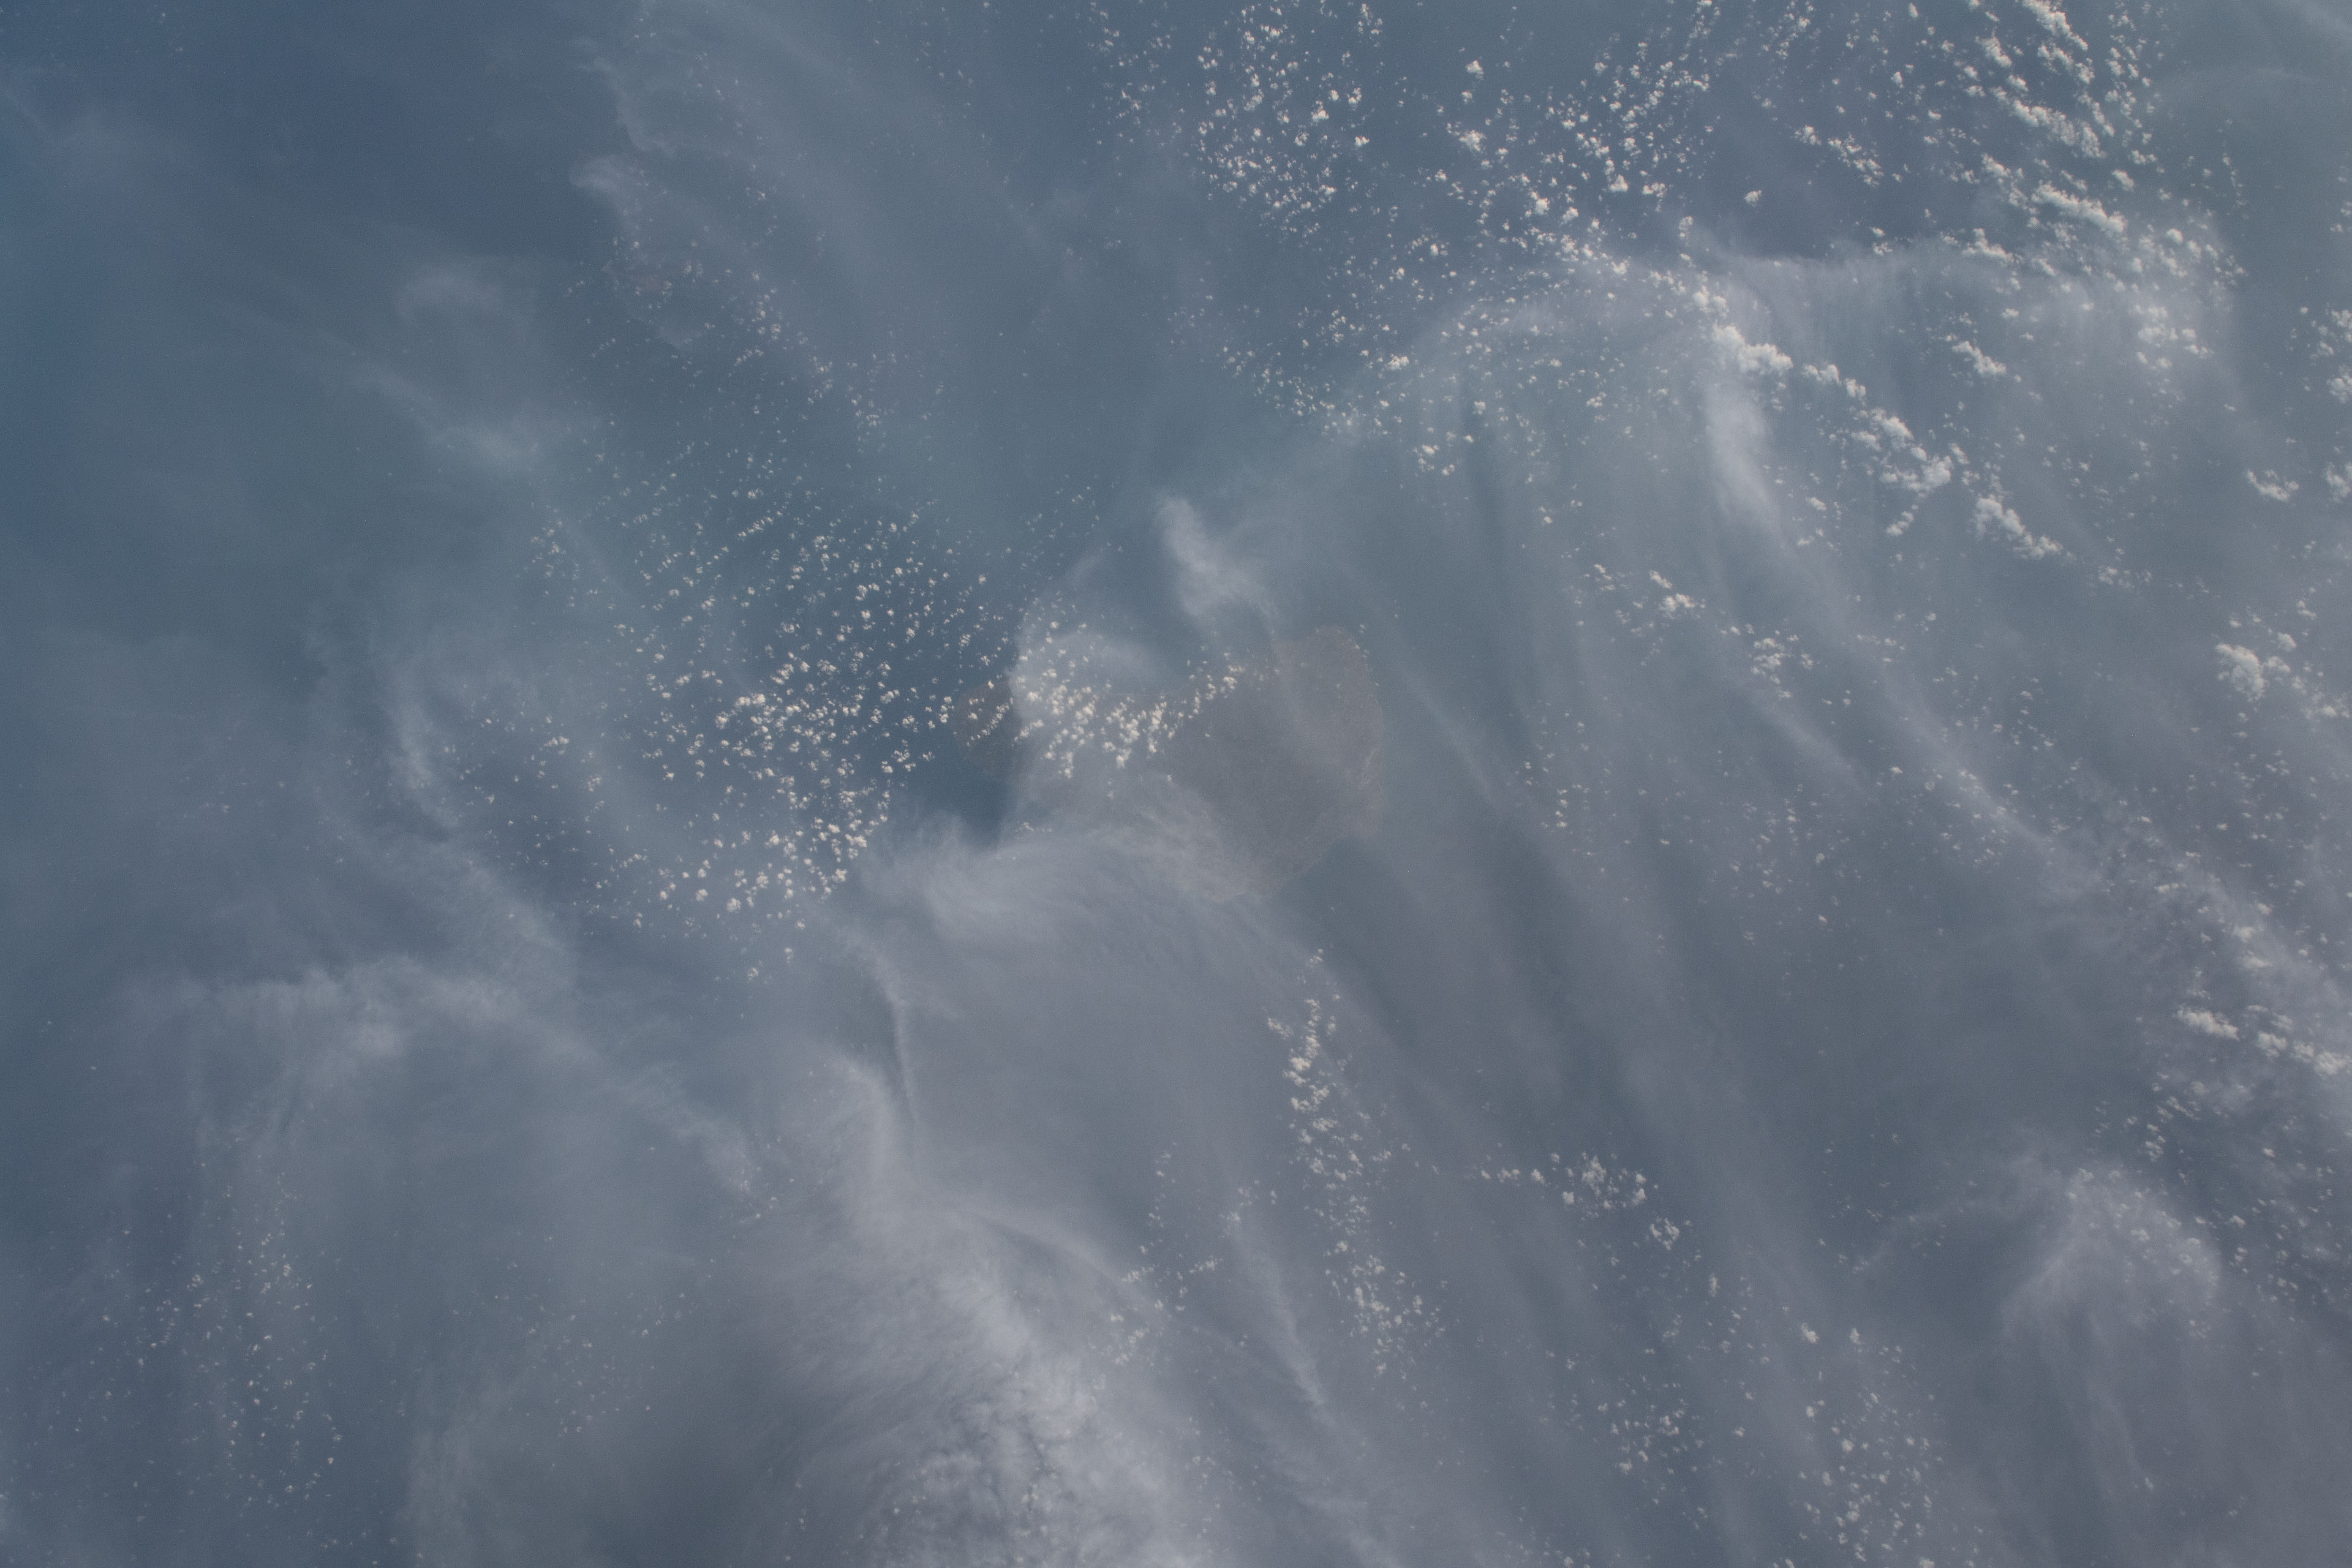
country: LESSER ANTILLES
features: BARBADOS ISLAND, NORTH ATLANTIC OCEAN
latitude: 13.1
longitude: -59.5
